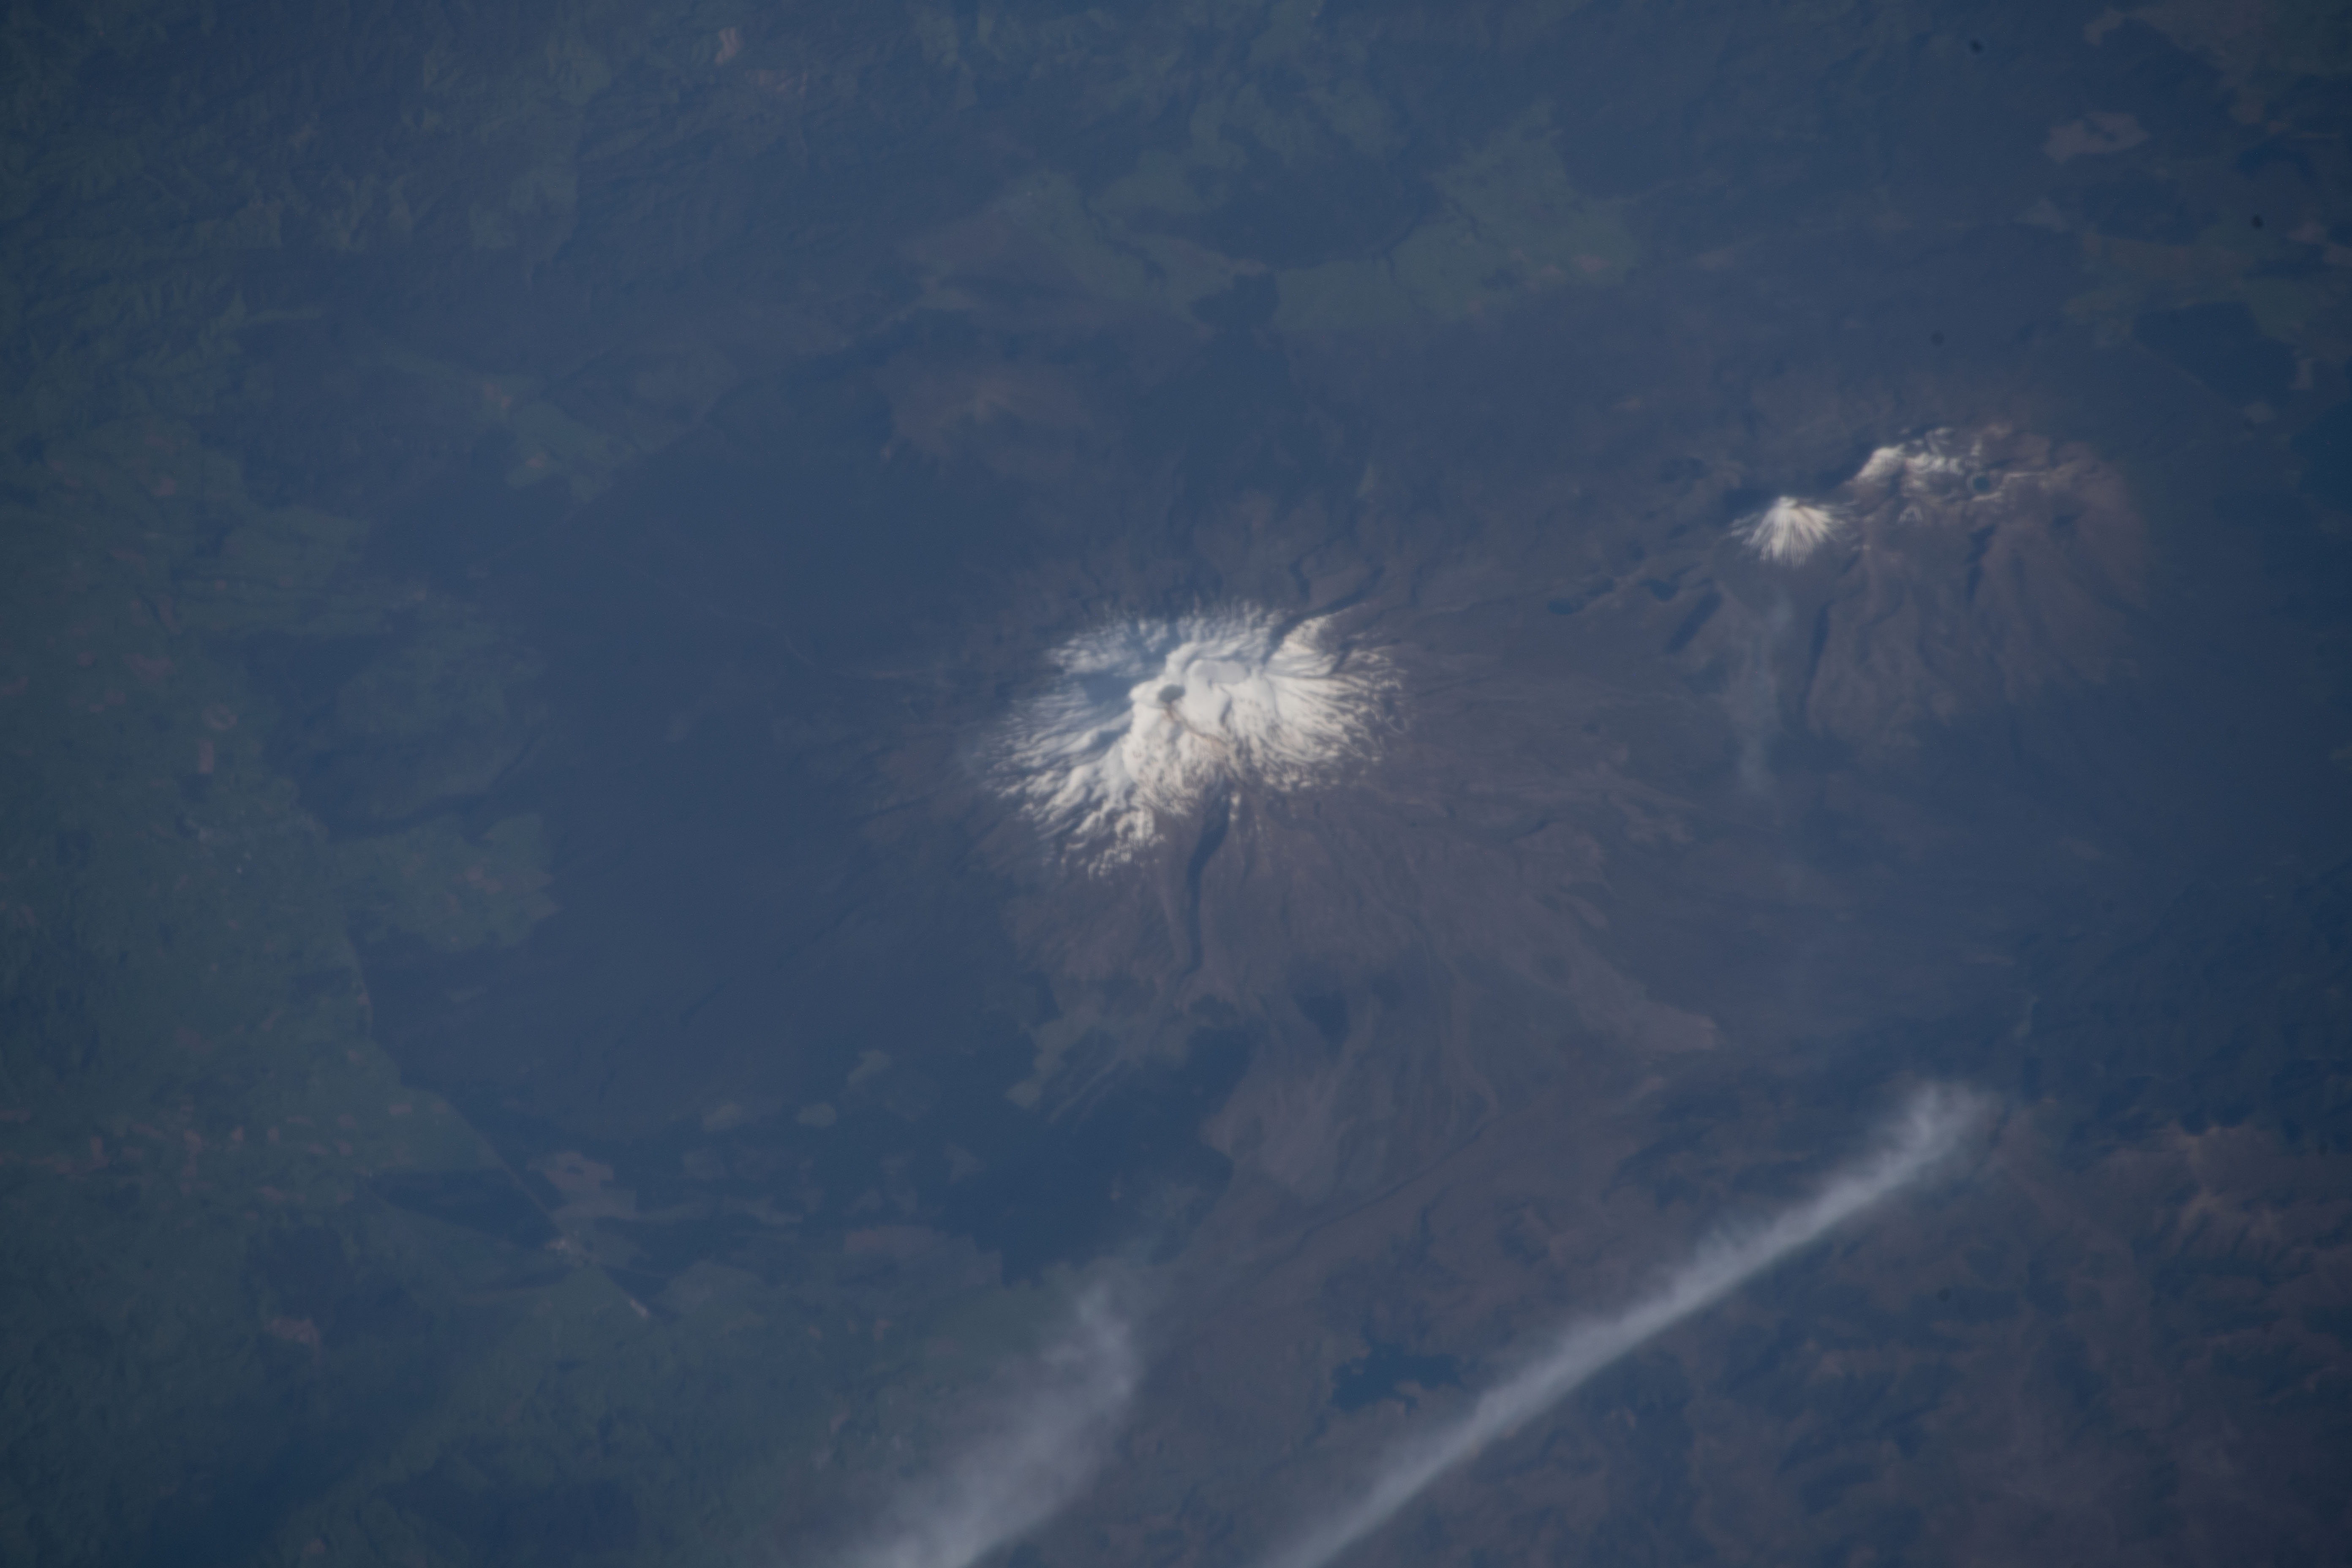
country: NEW ZEALAND-NI
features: NORTH ISLAND, TONGARIRO NATIONAL PARK, MOUNT RUAPEHU, MOUNT NGAURUHOE
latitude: -39.3
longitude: 175.6
